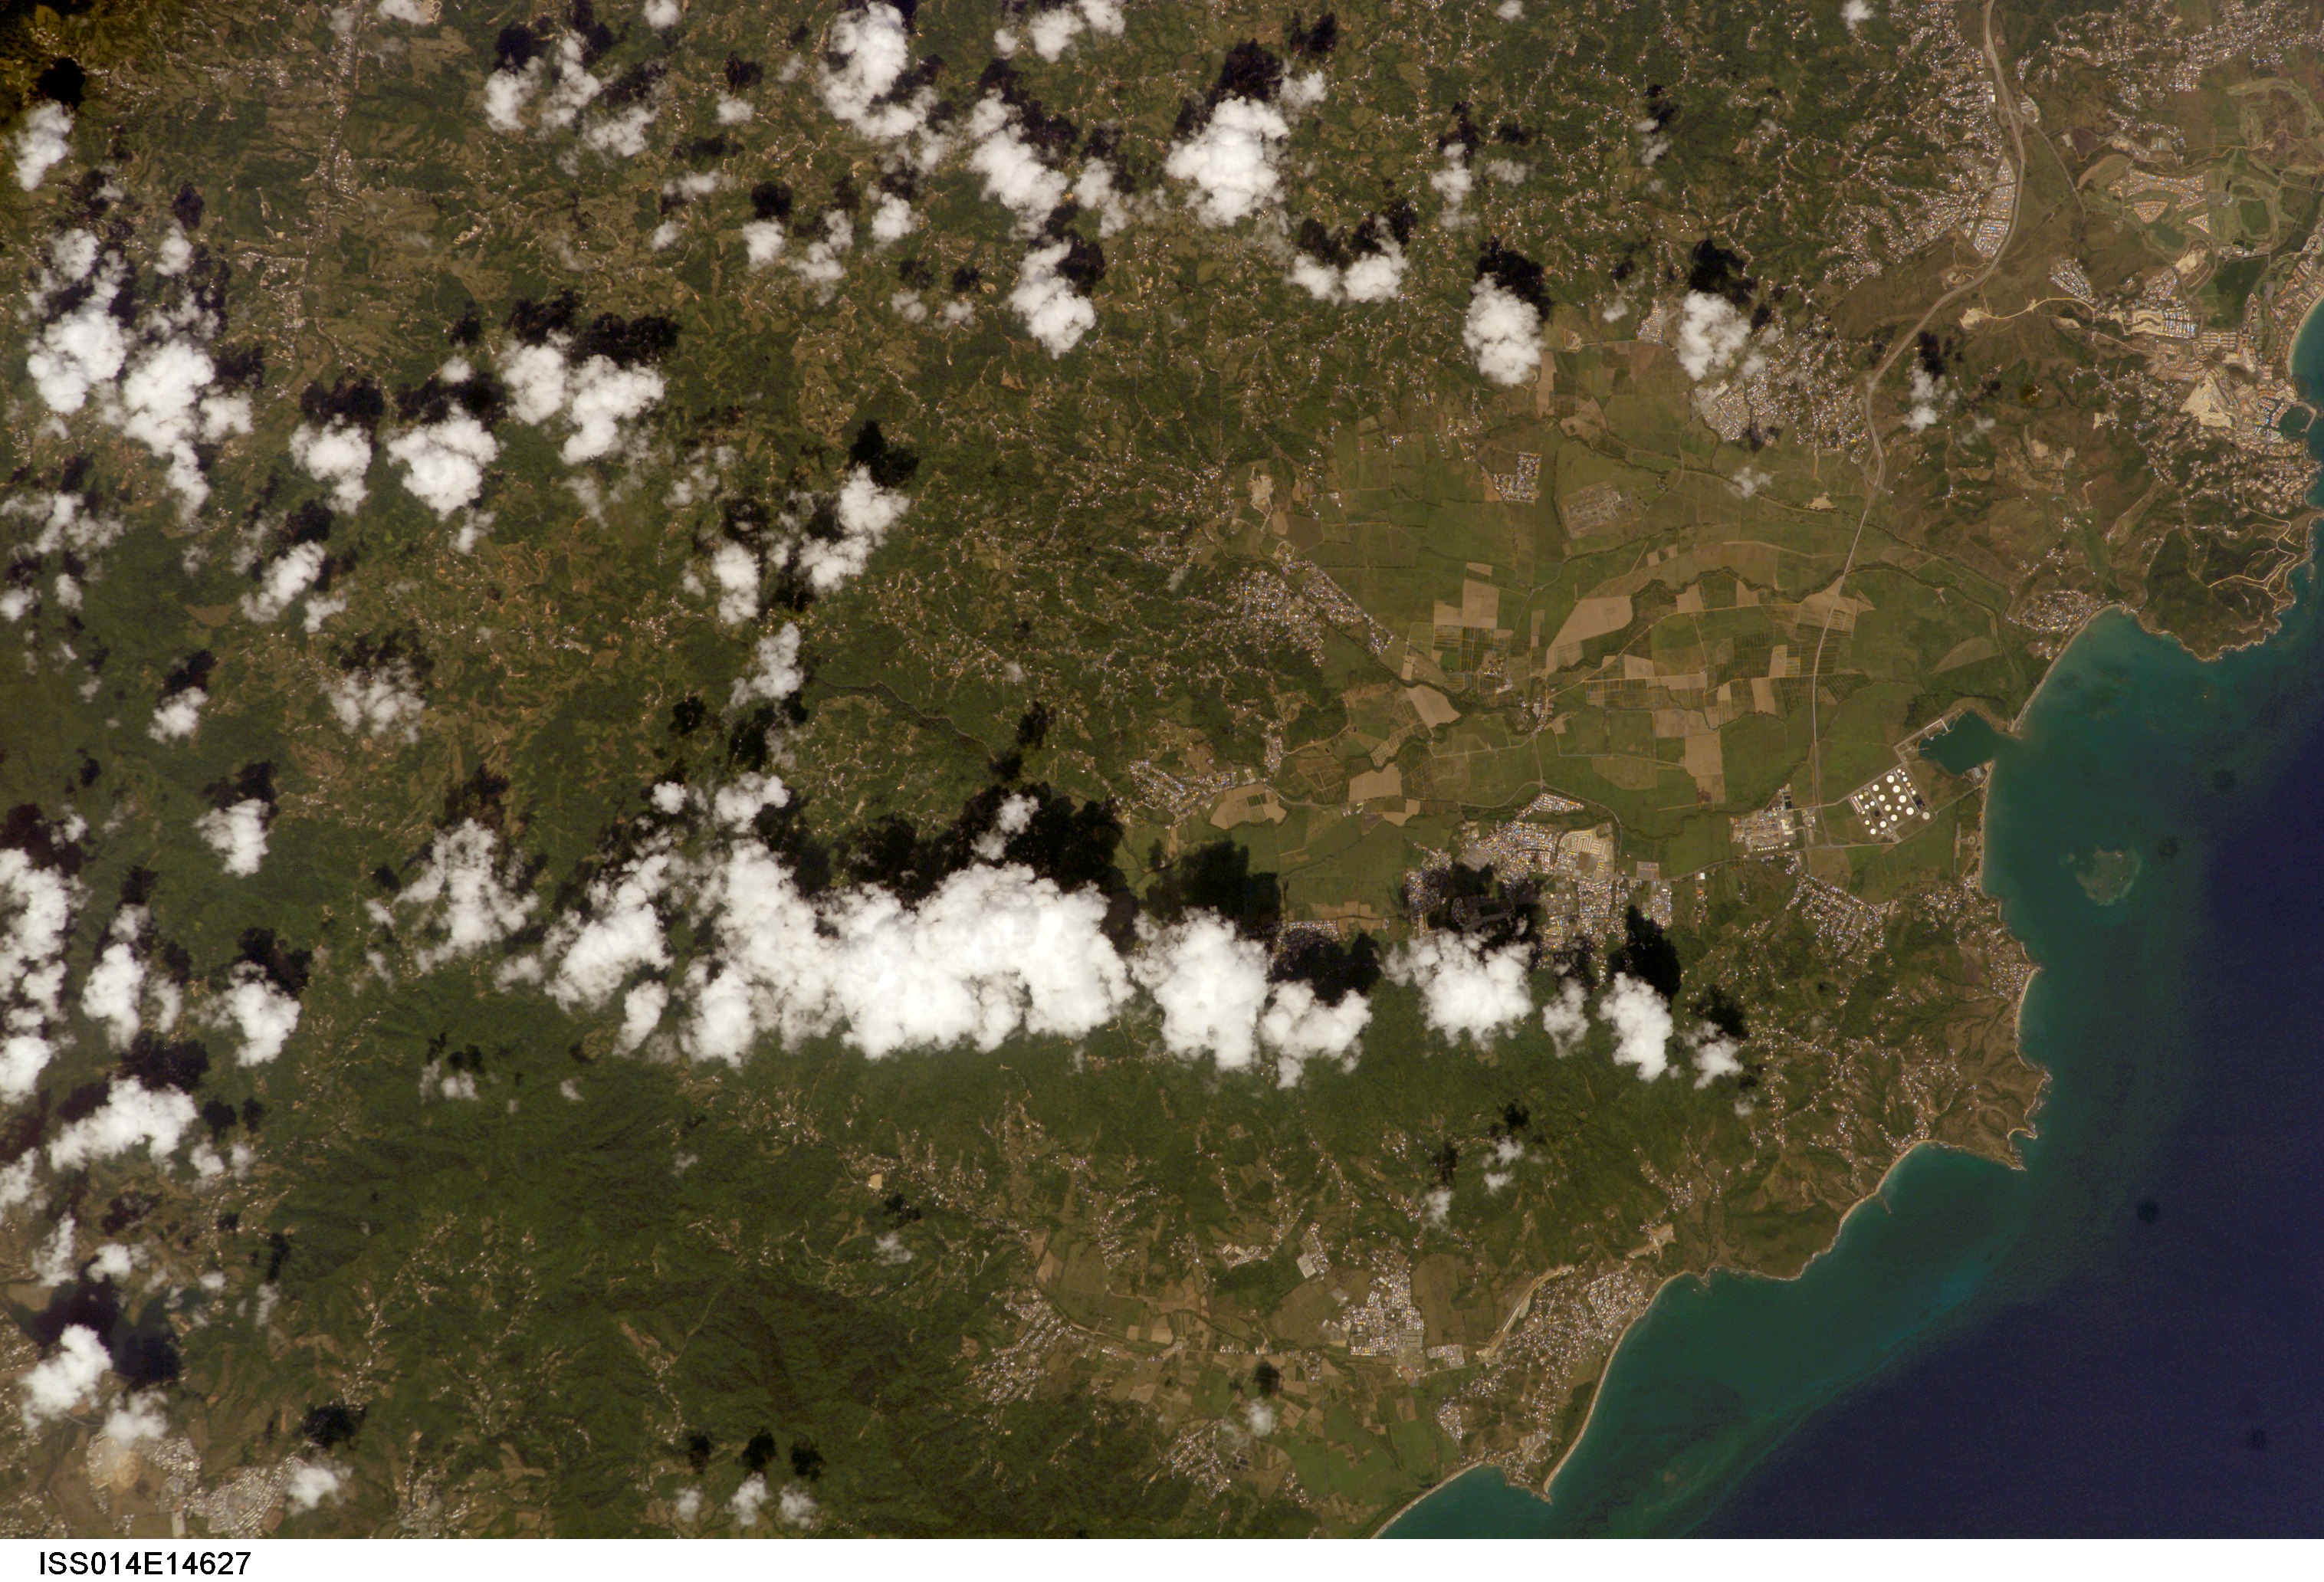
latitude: 18.1
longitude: -65.9
